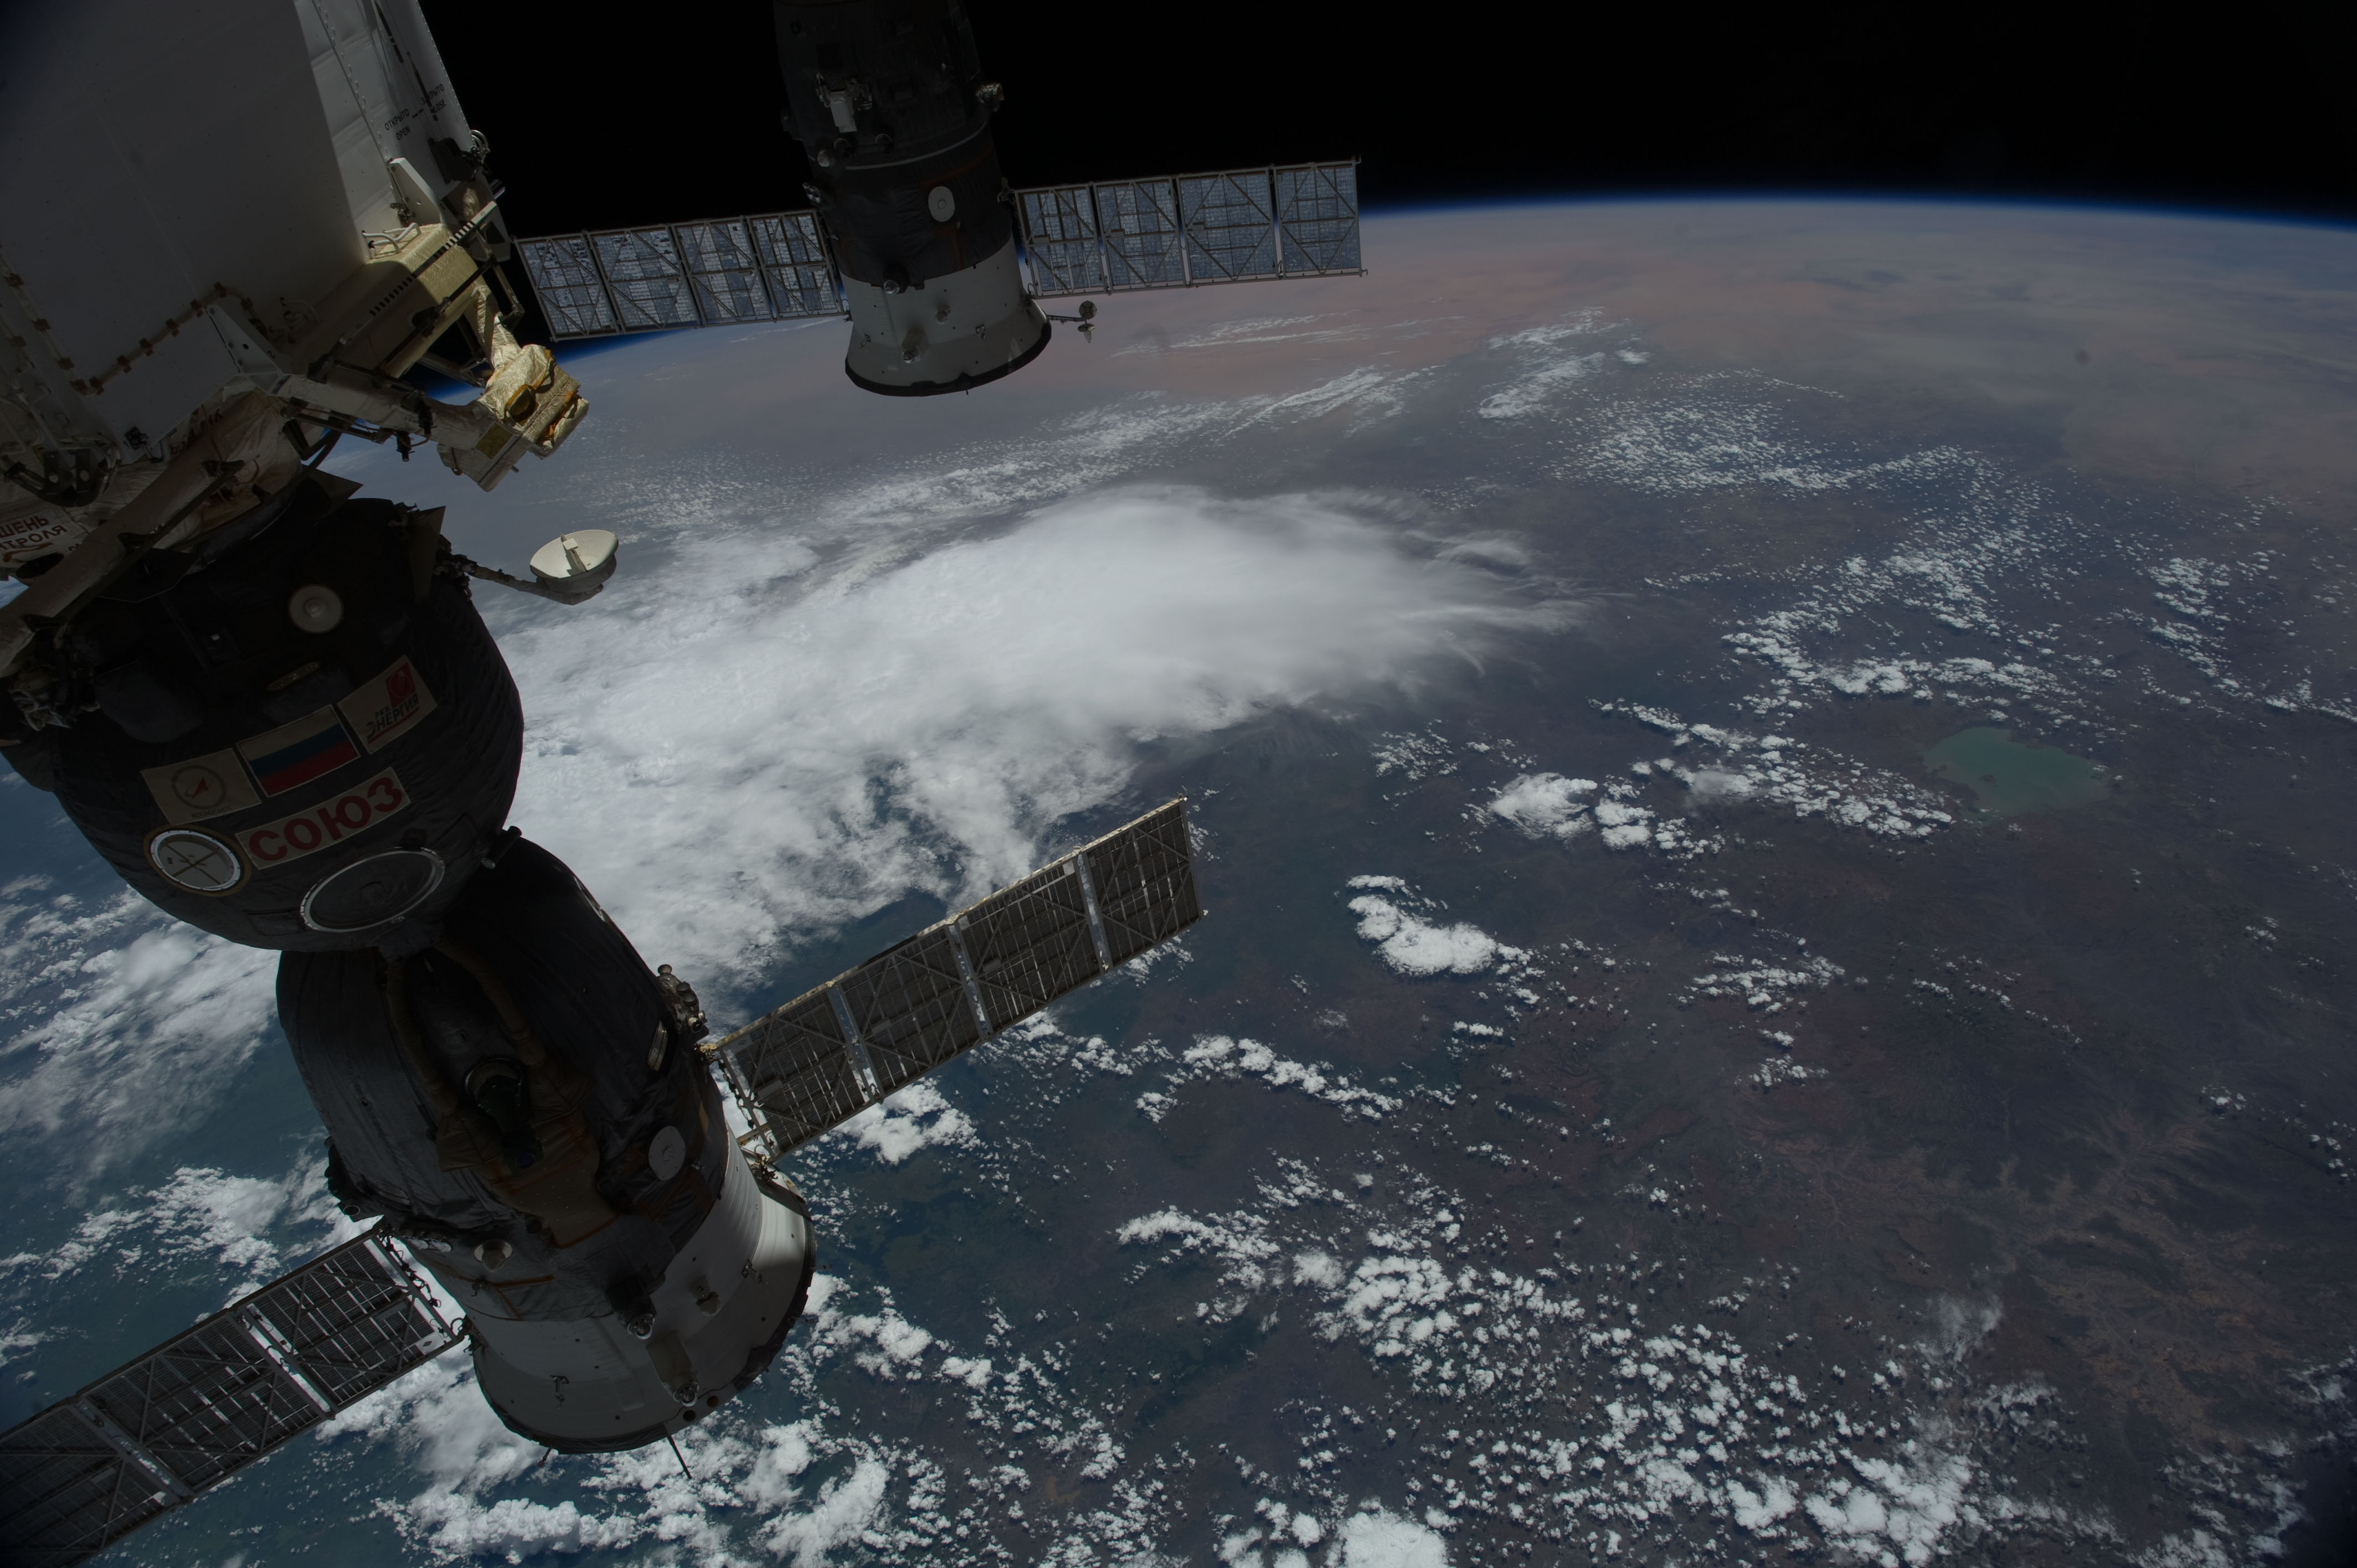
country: ETHIOPIA
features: PAN-ETHIOPIAN HIGHLANDS, L. TANA, ISS
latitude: 10.0
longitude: 36.5
